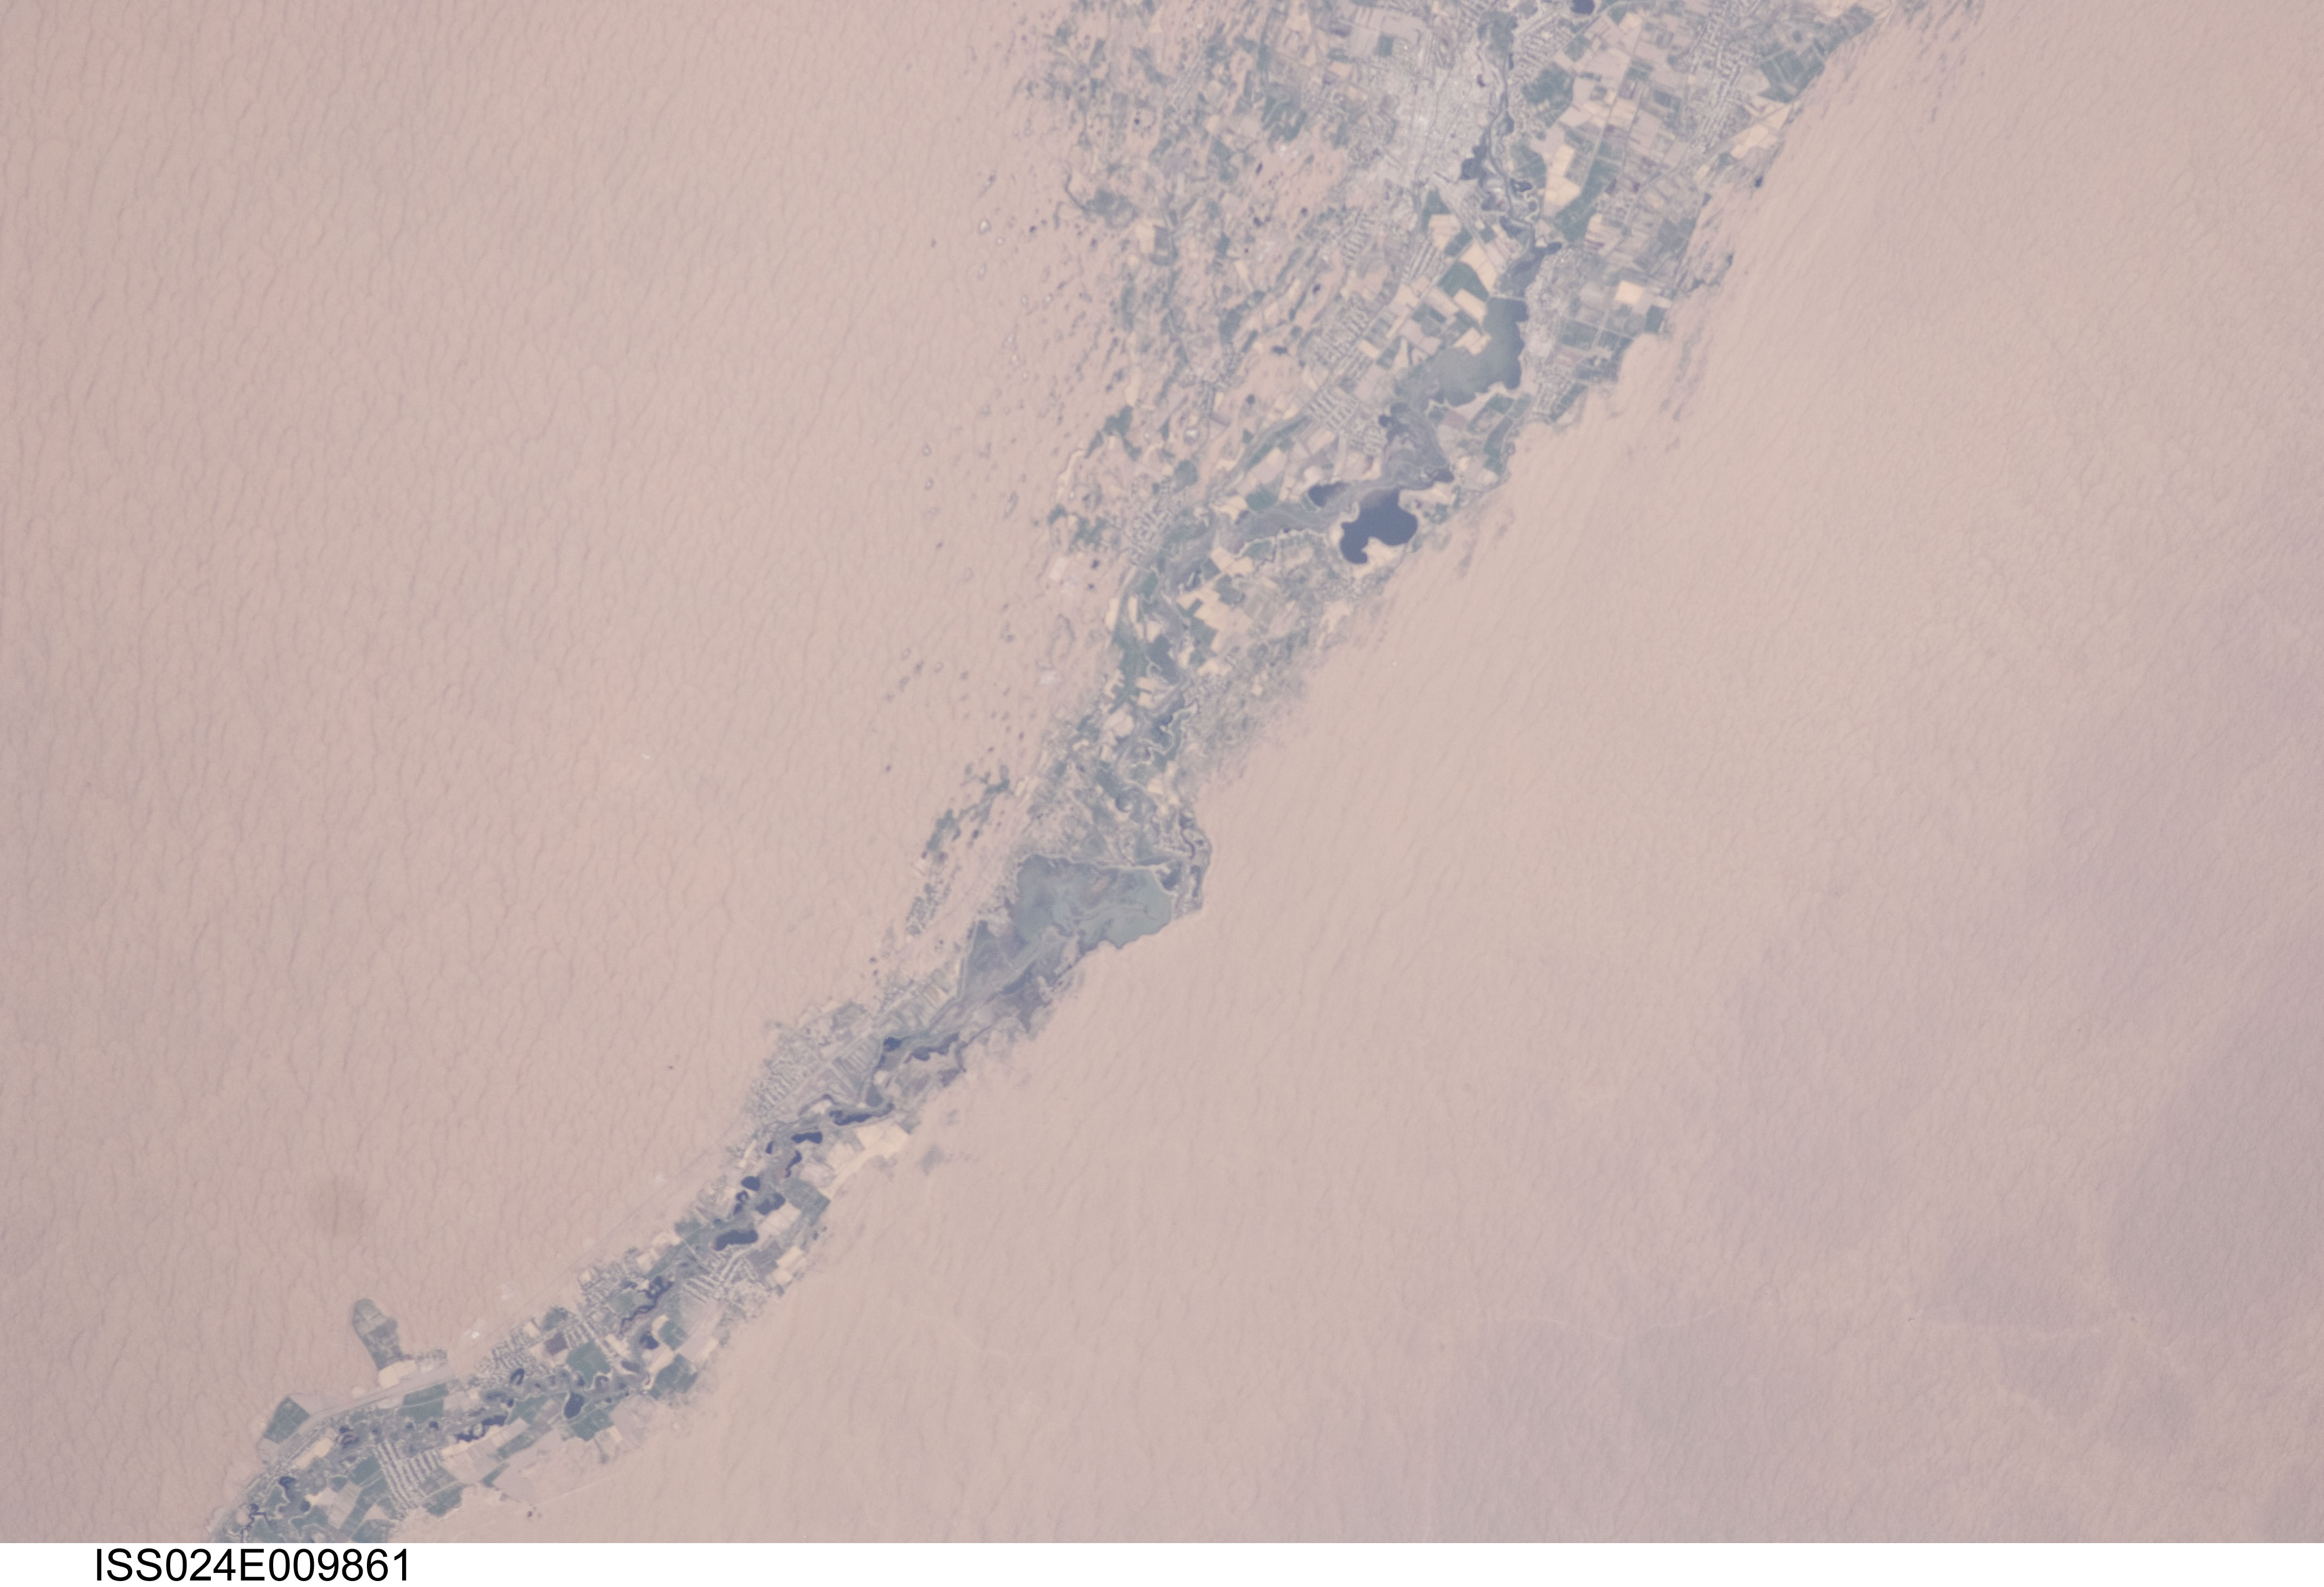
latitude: 37.2
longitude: 62.4
